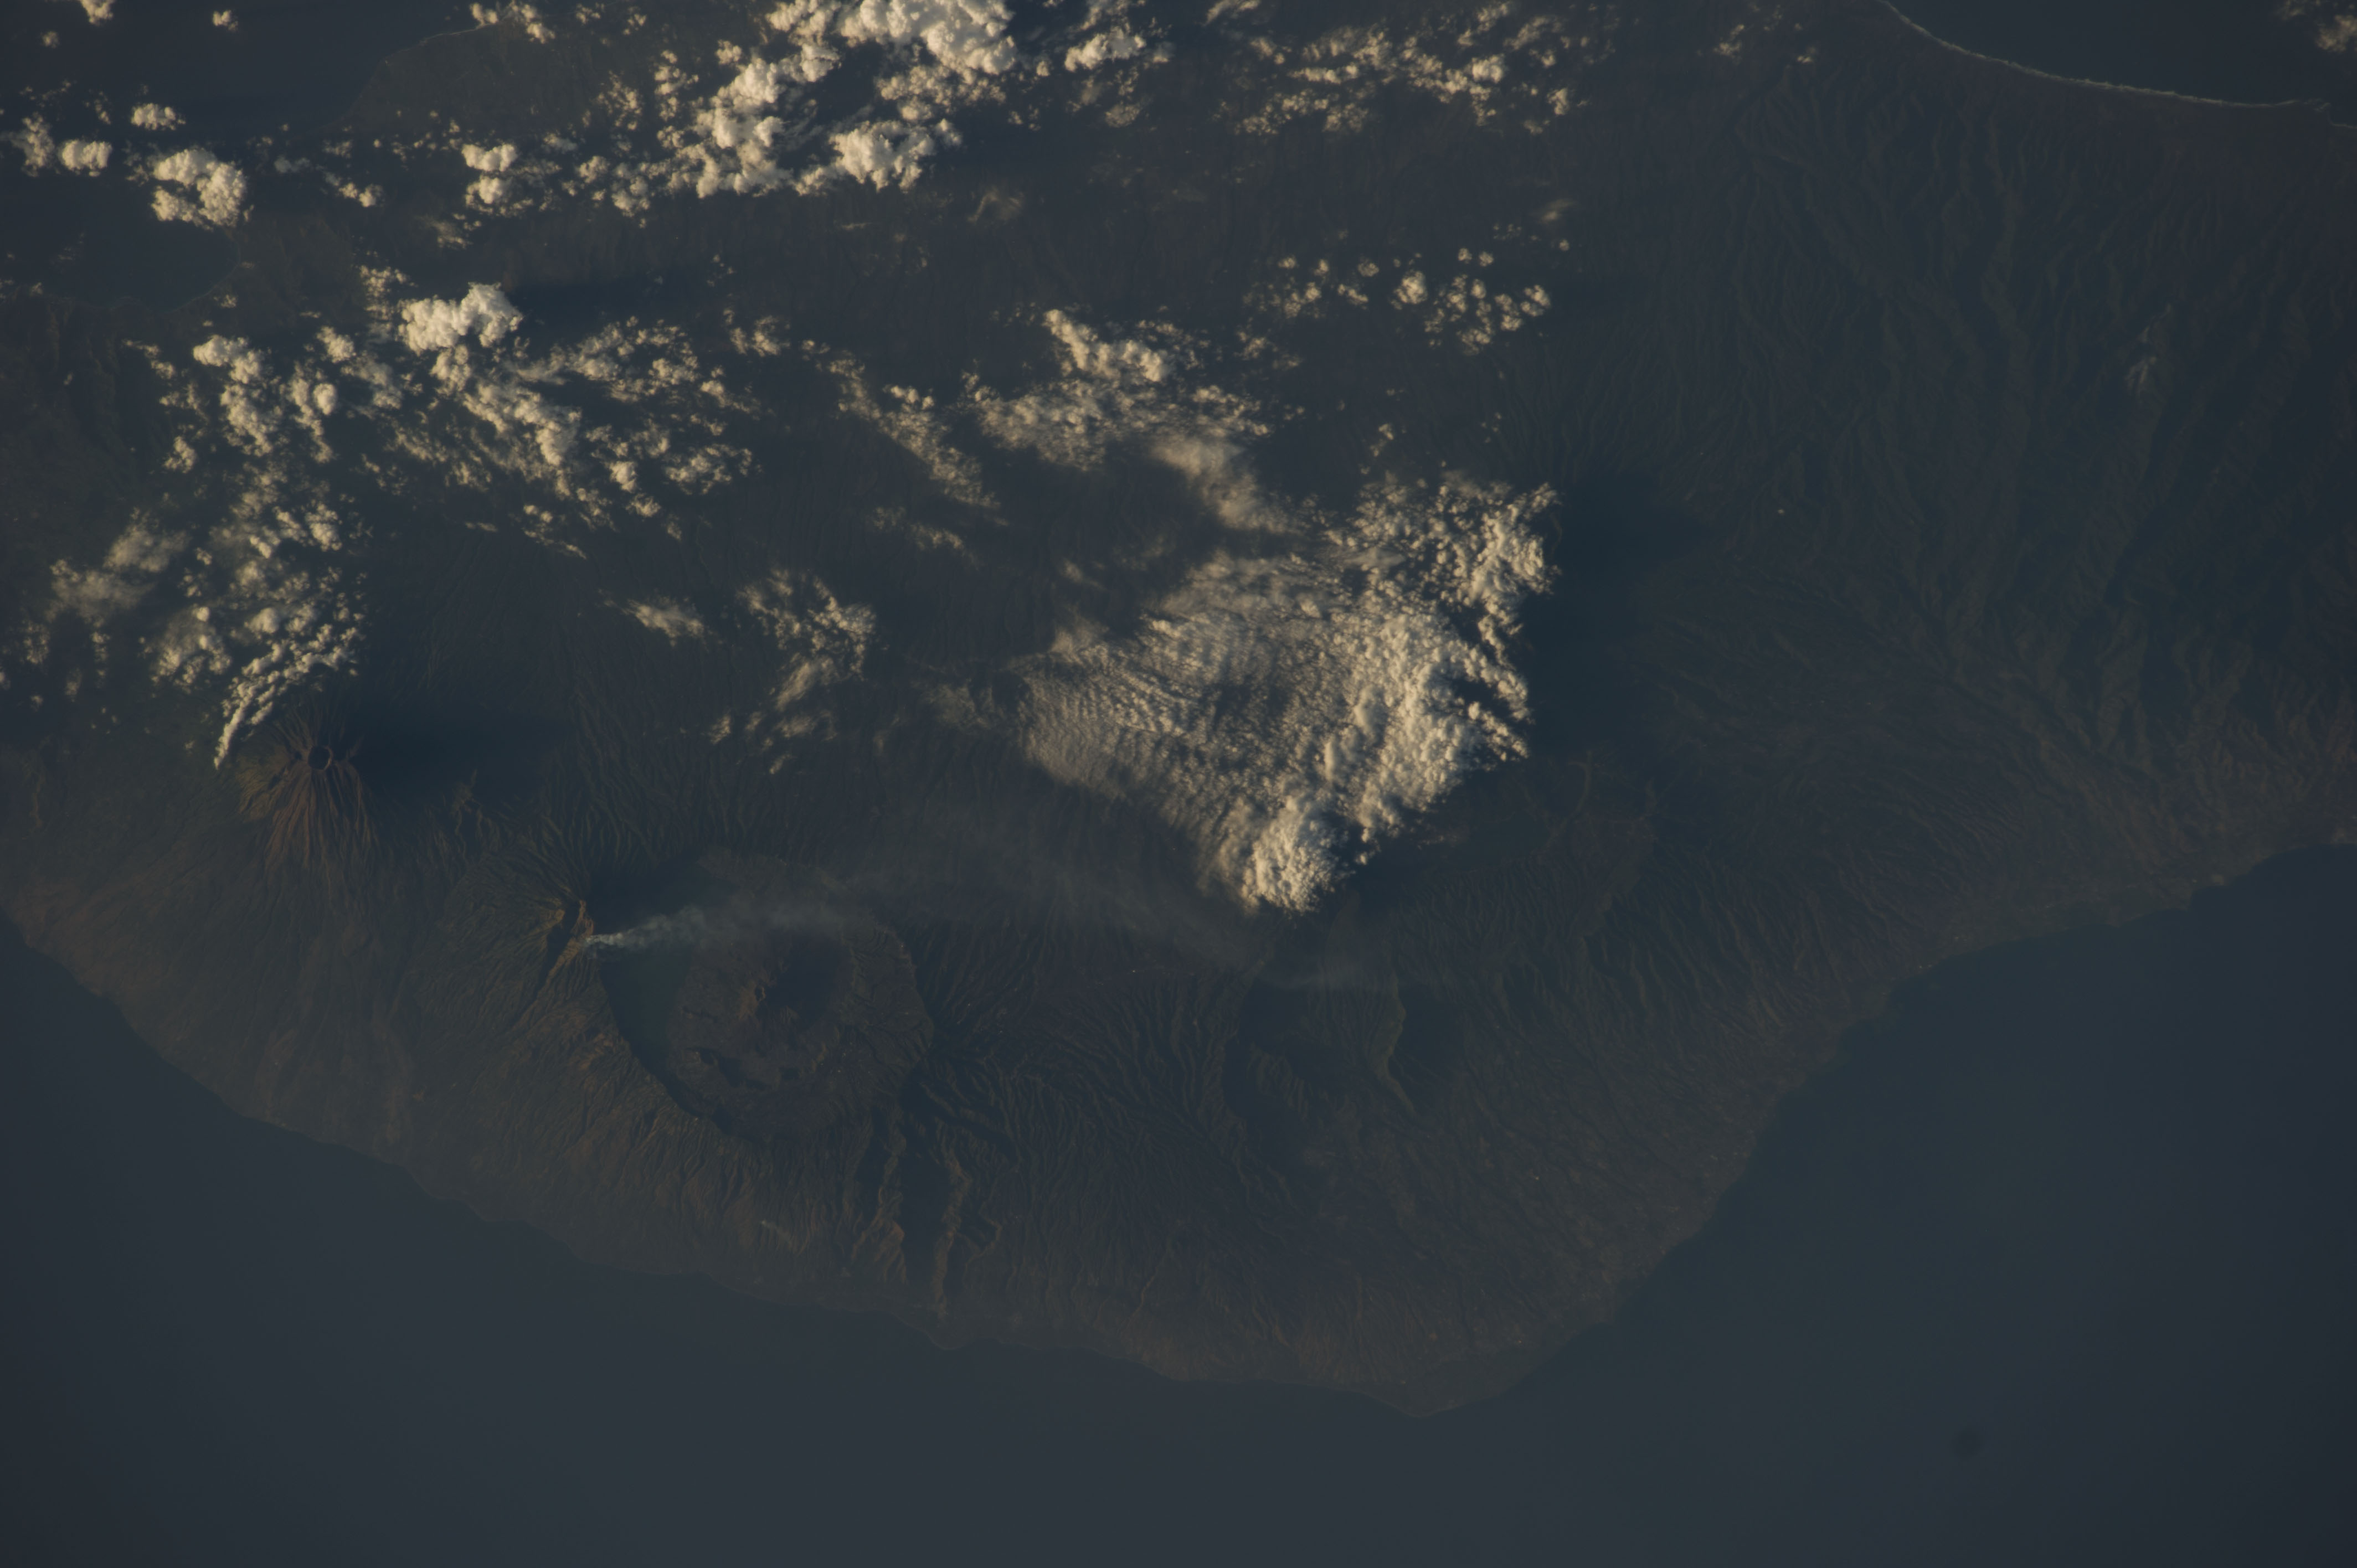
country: INDONESIA
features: MT. AGUNG, BALI S., DANAU BATUR L.
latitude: -8.3
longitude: 115.2
